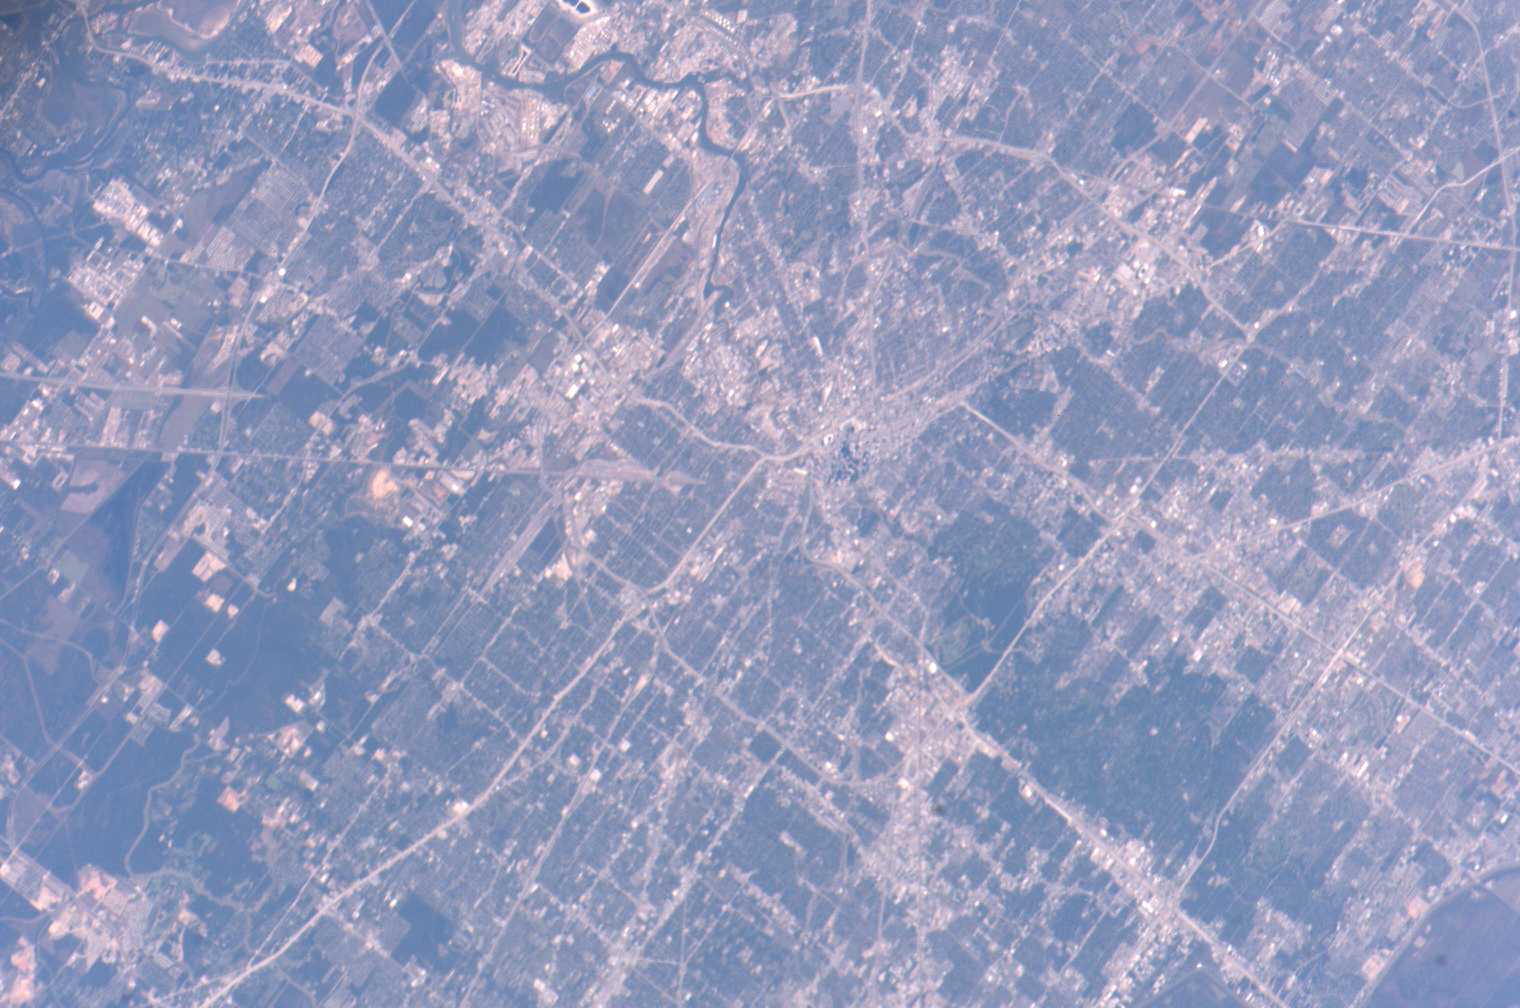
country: USA-TEXAS
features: HOUSTON METRO AREA
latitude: 29.8
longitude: -95.4
